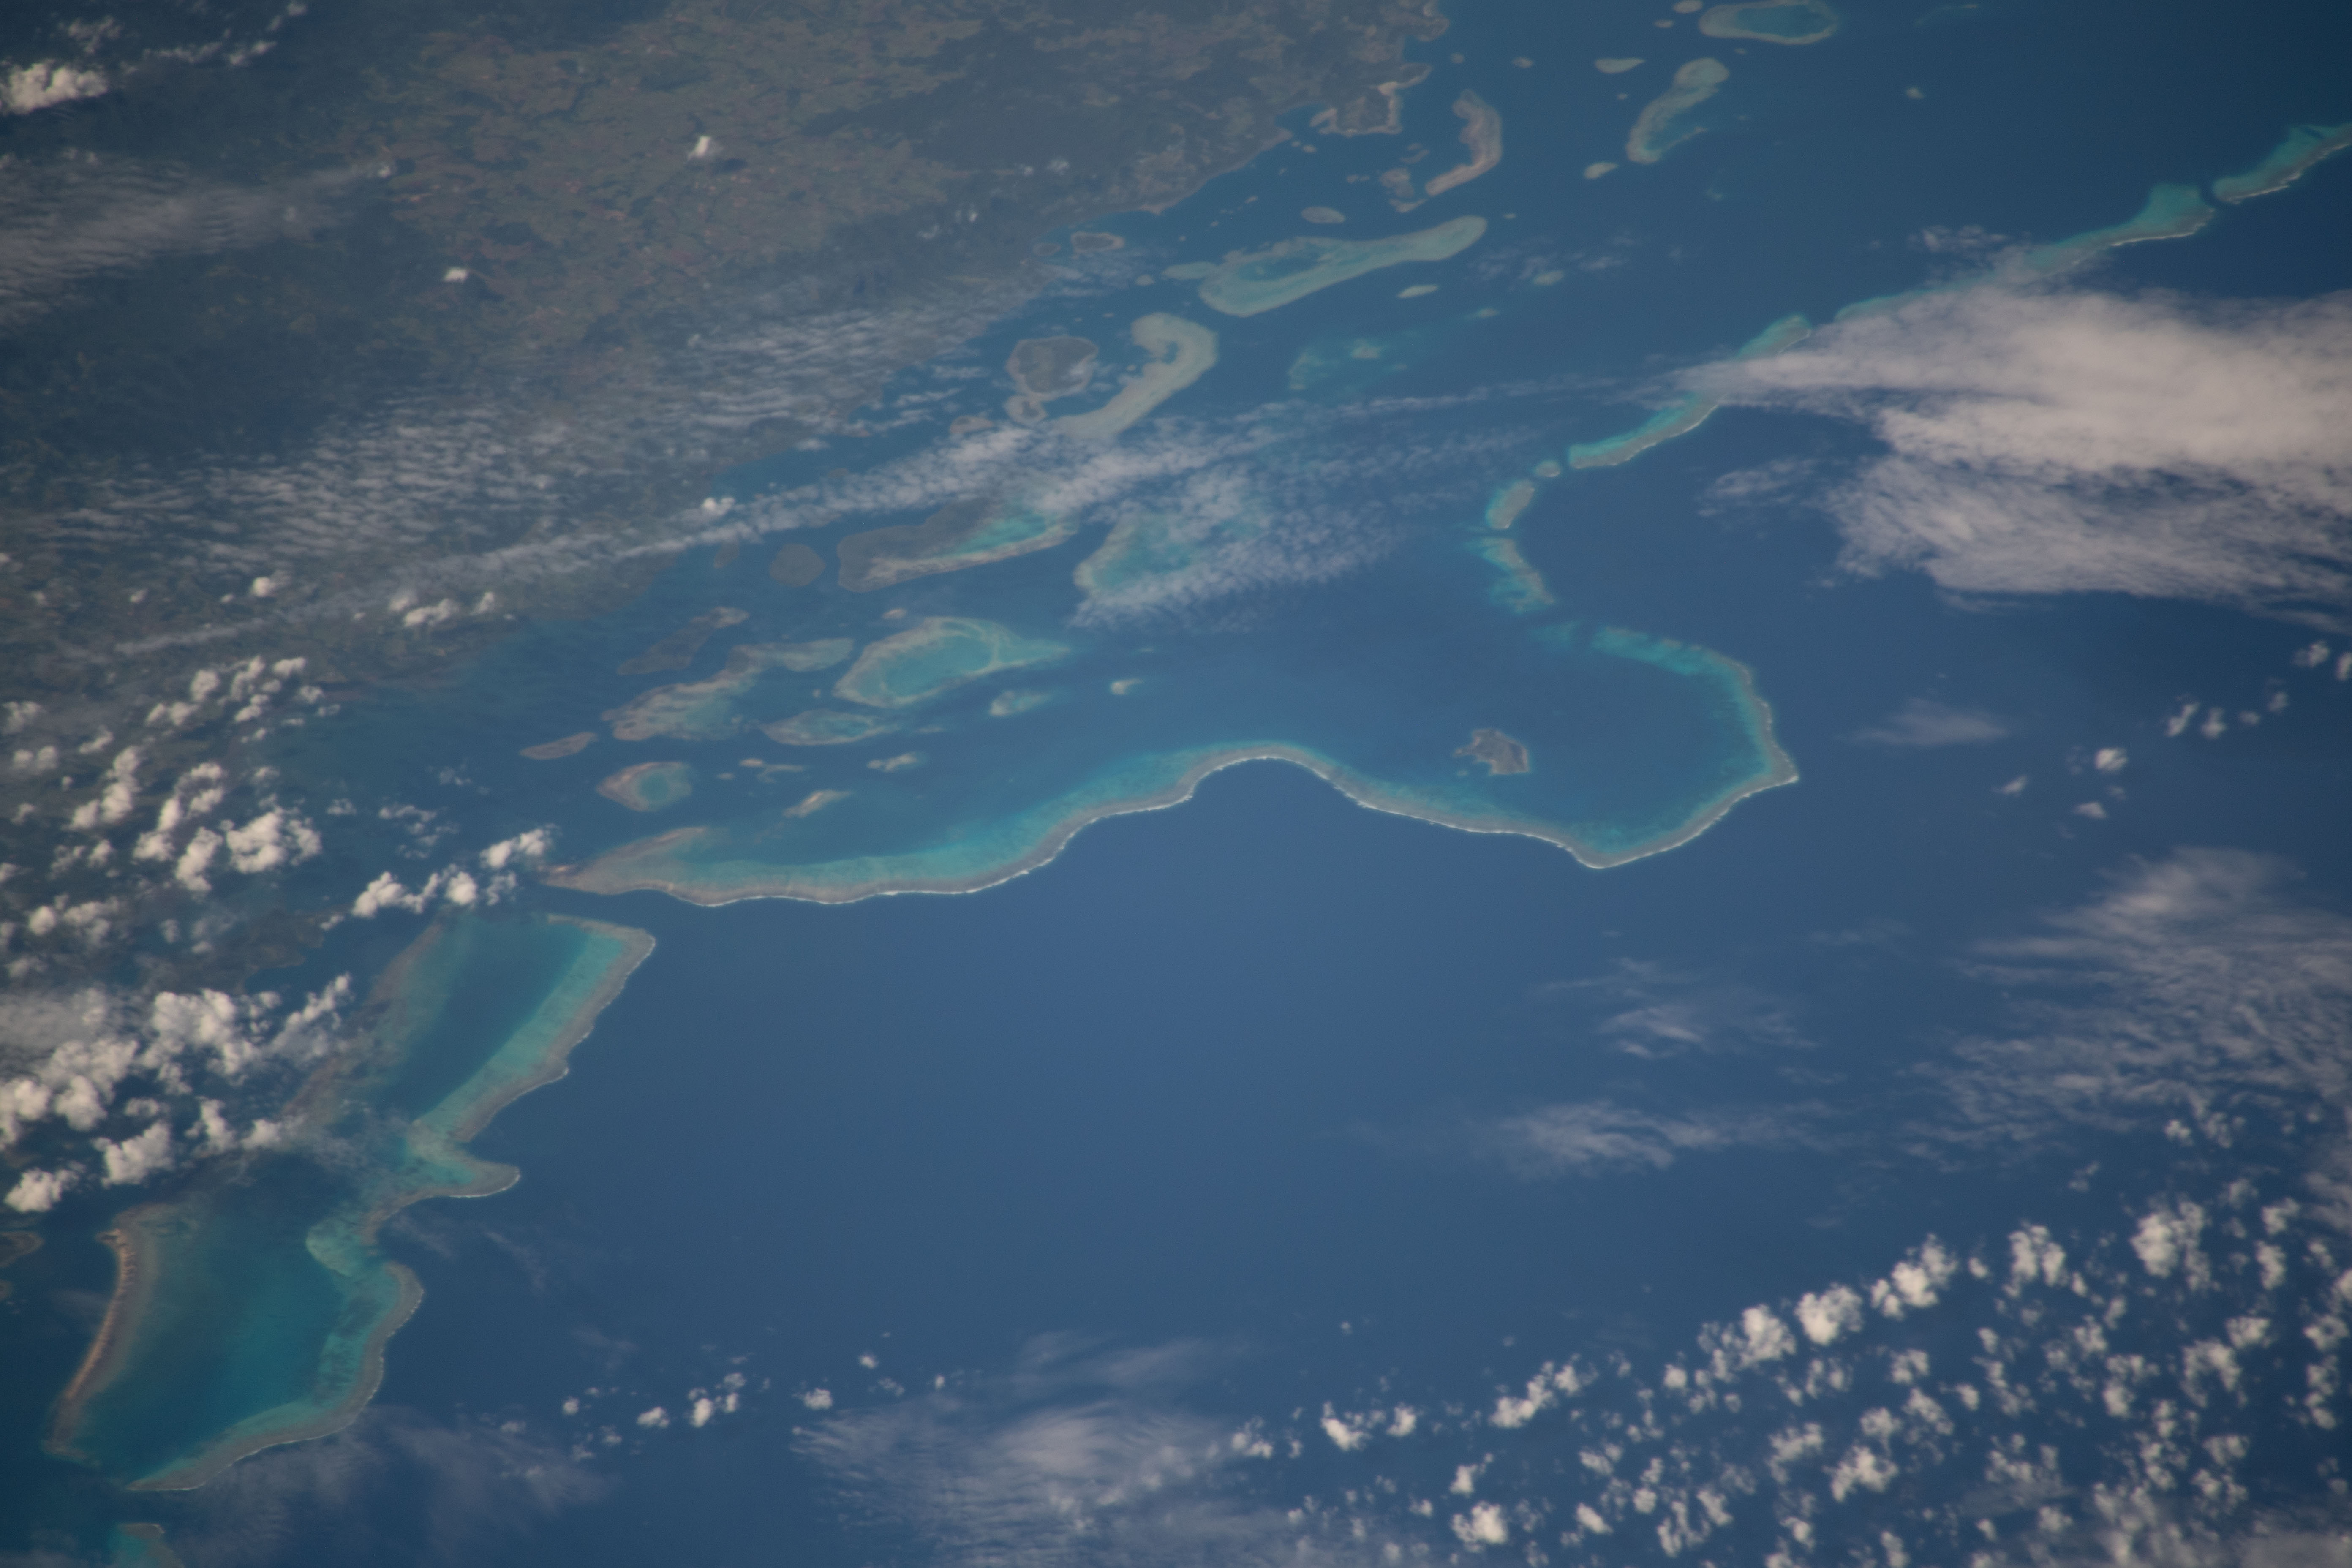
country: FIJI ISLANDS
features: FIJI, NORTHERN DIVISION, VANUA LEVU
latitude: -16.3
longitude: 179.2
